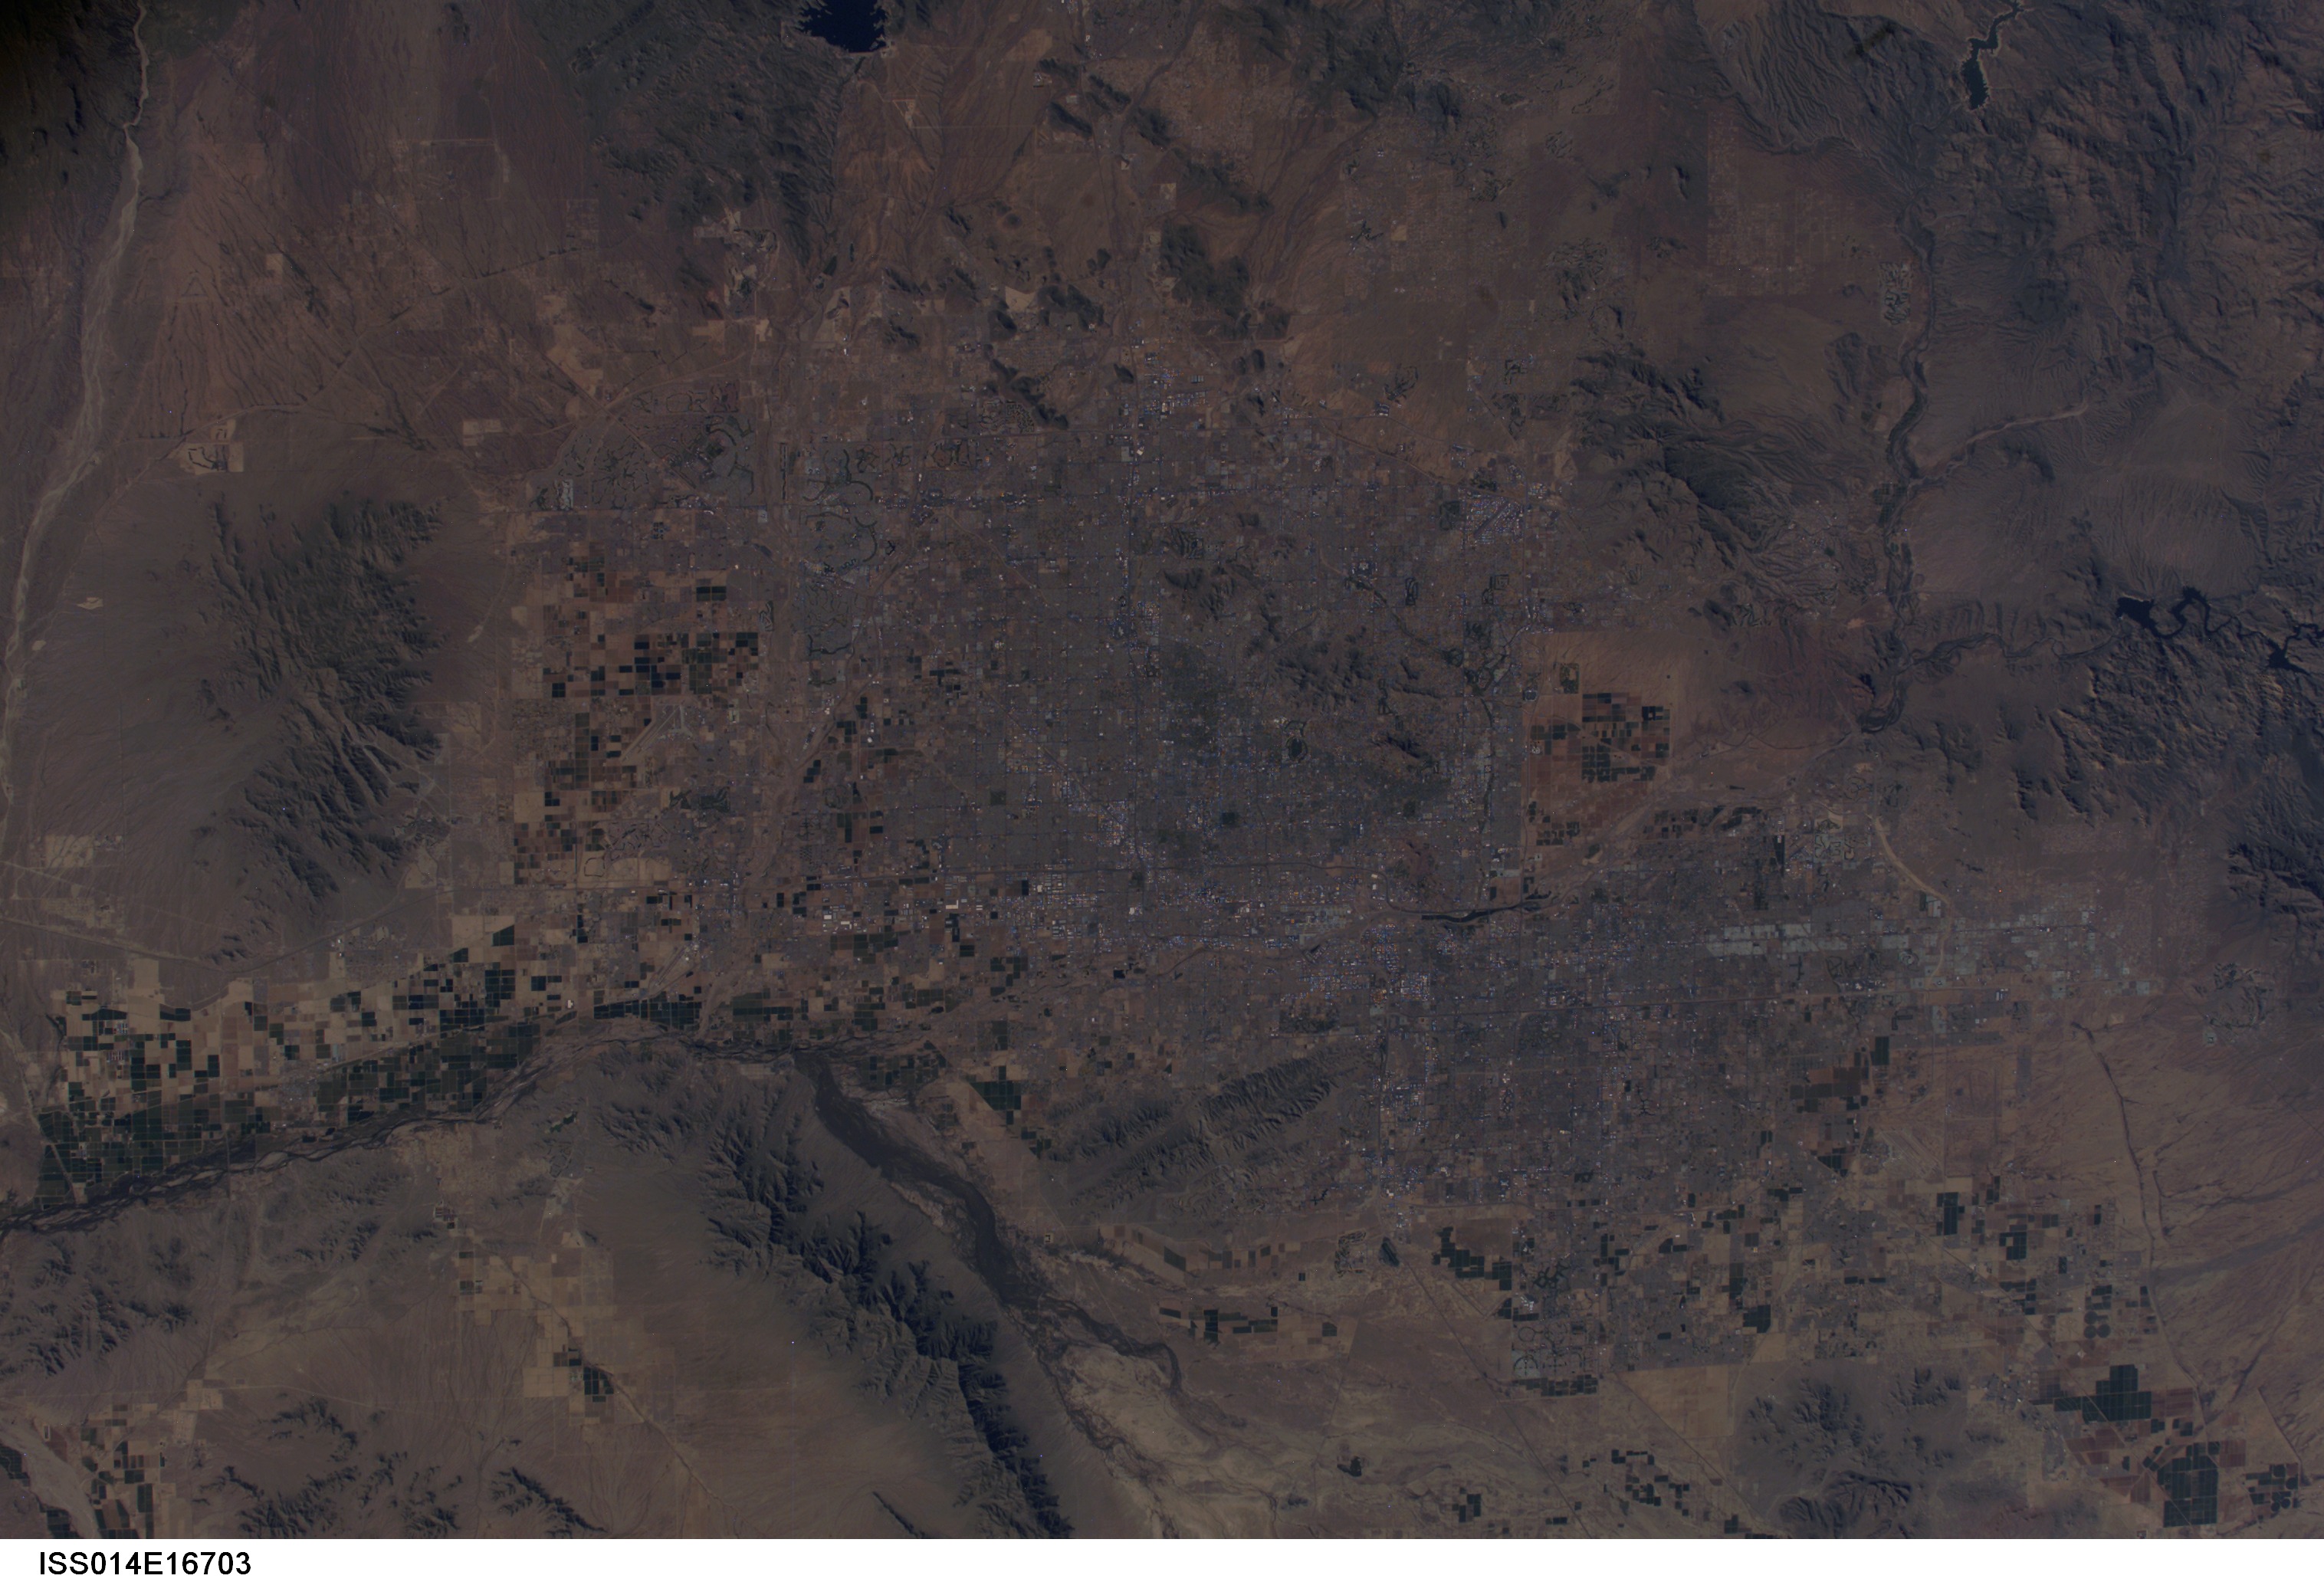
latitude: 33.5
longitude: -112.0
